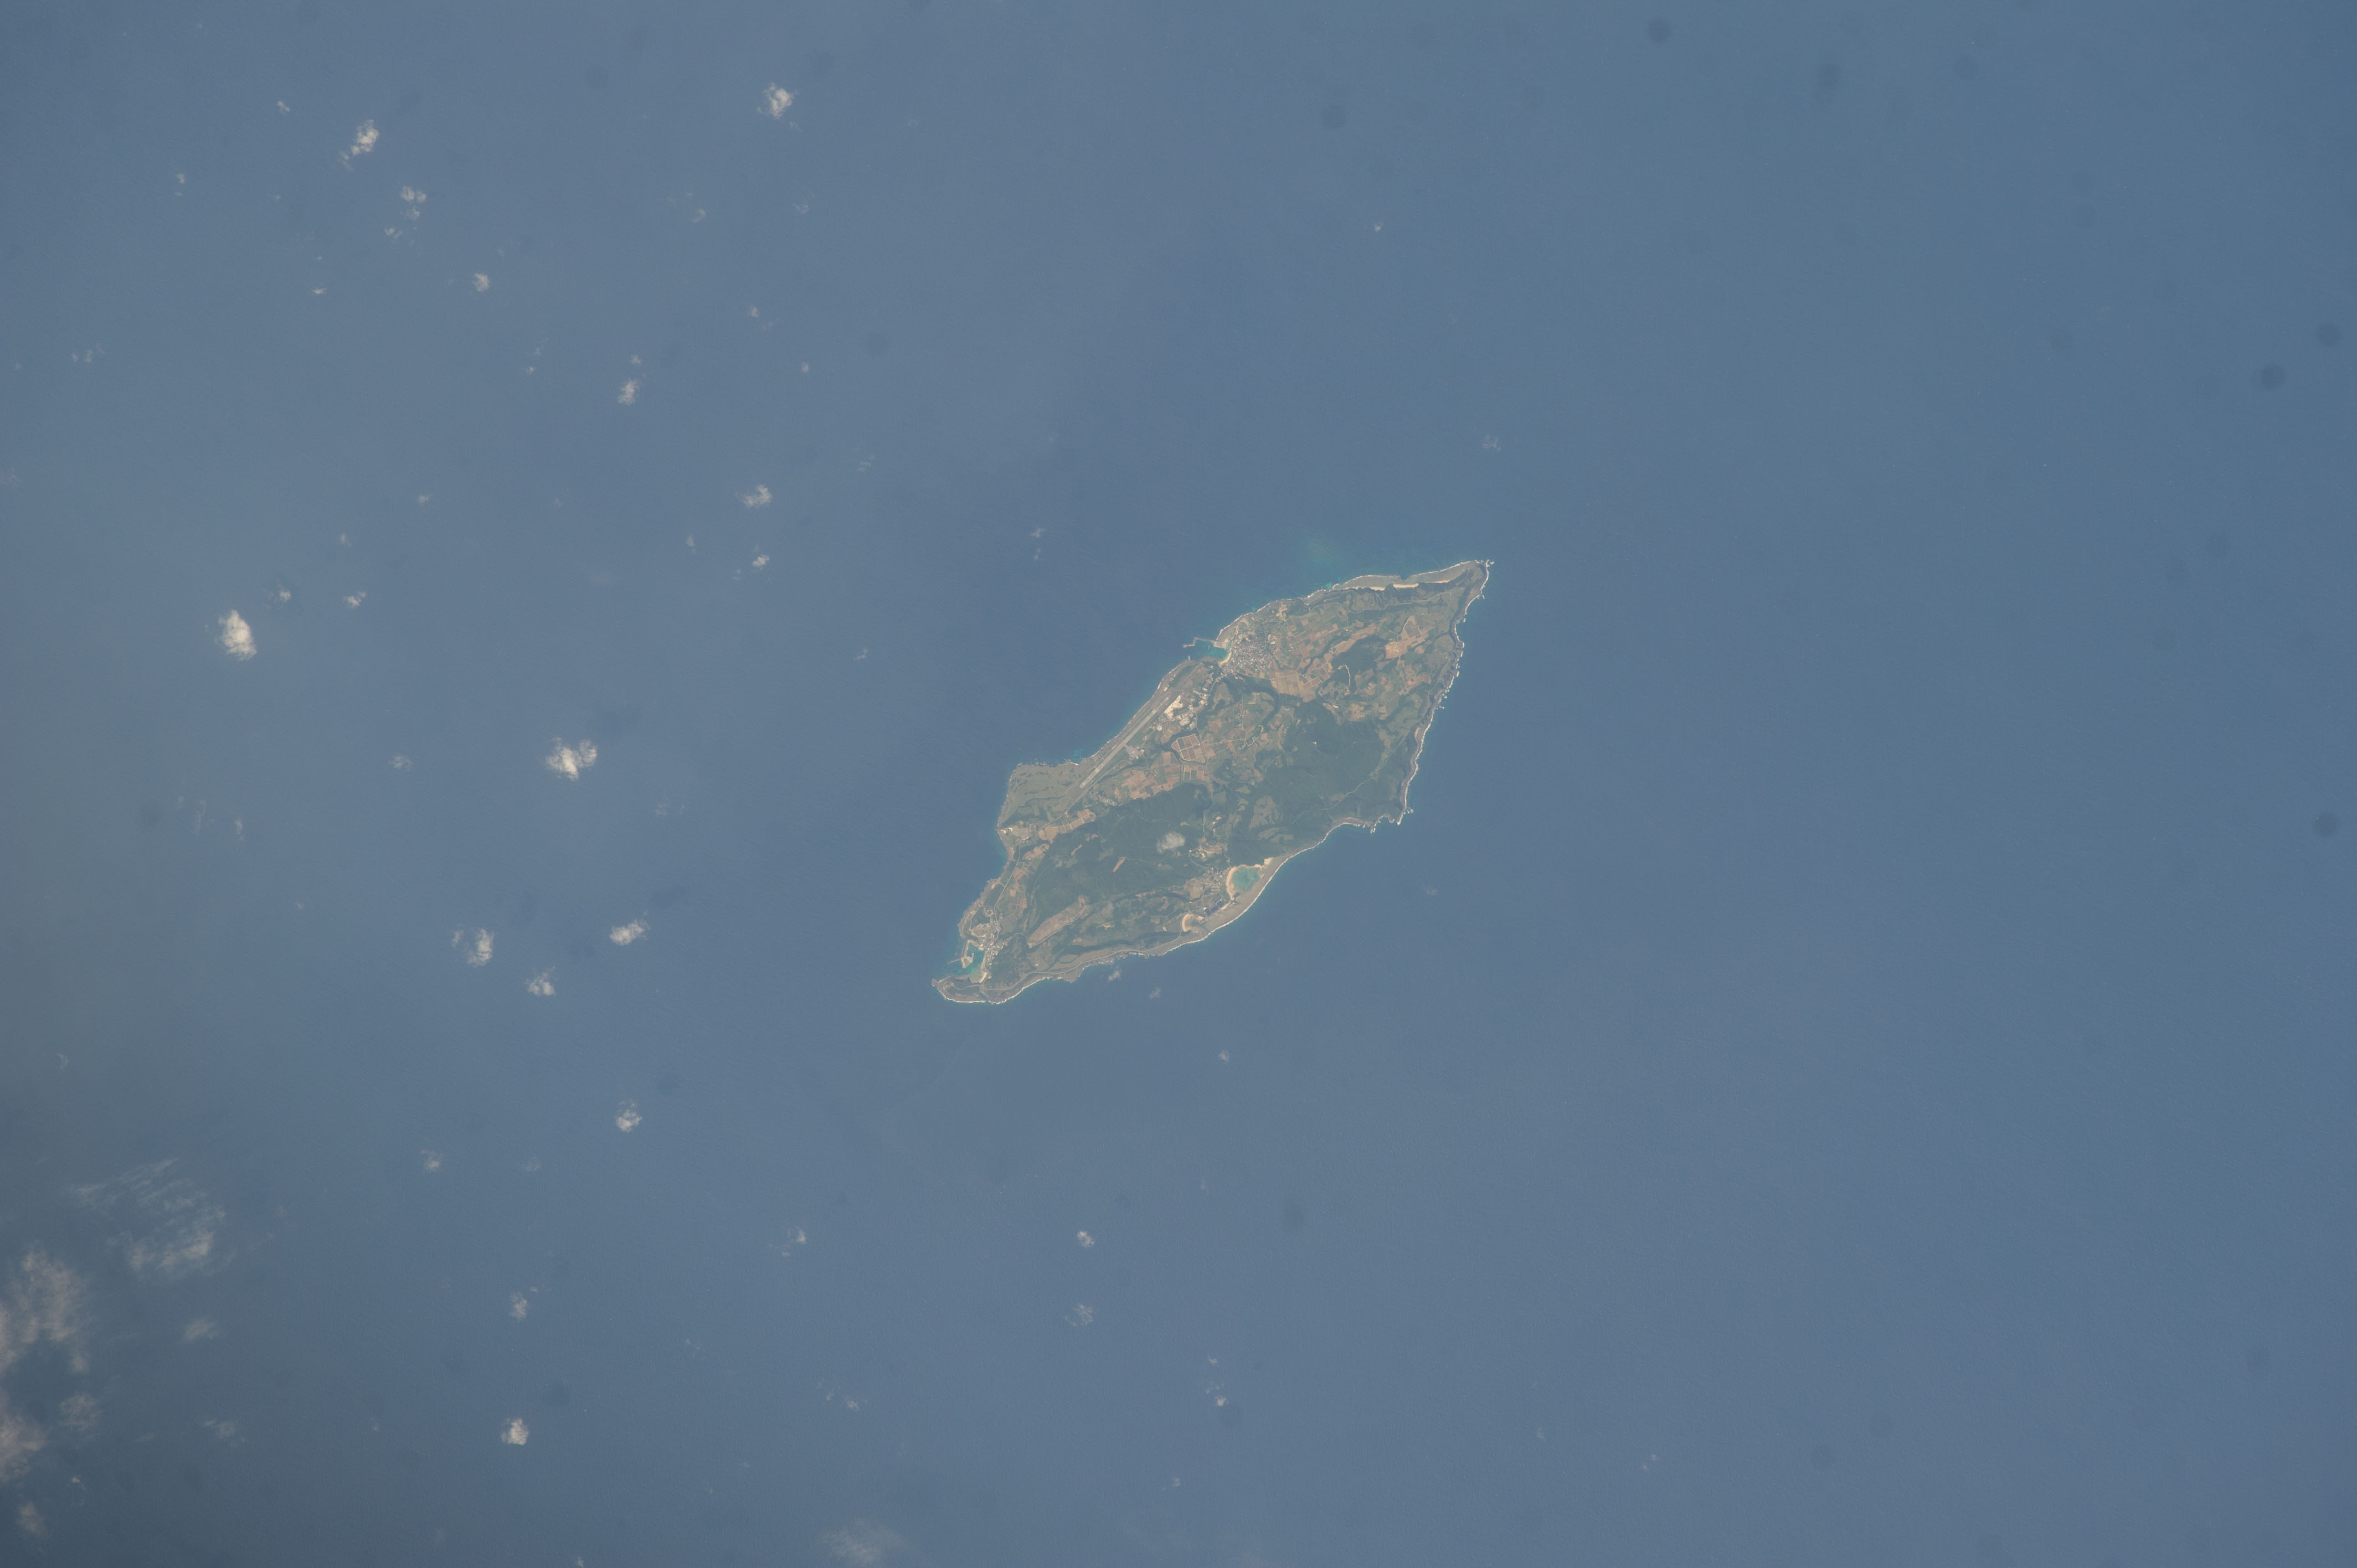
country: JAPAN
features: EAST CHINA SEA, YONAGUNI, MT URABE
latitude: 24.4
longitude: 123.0
